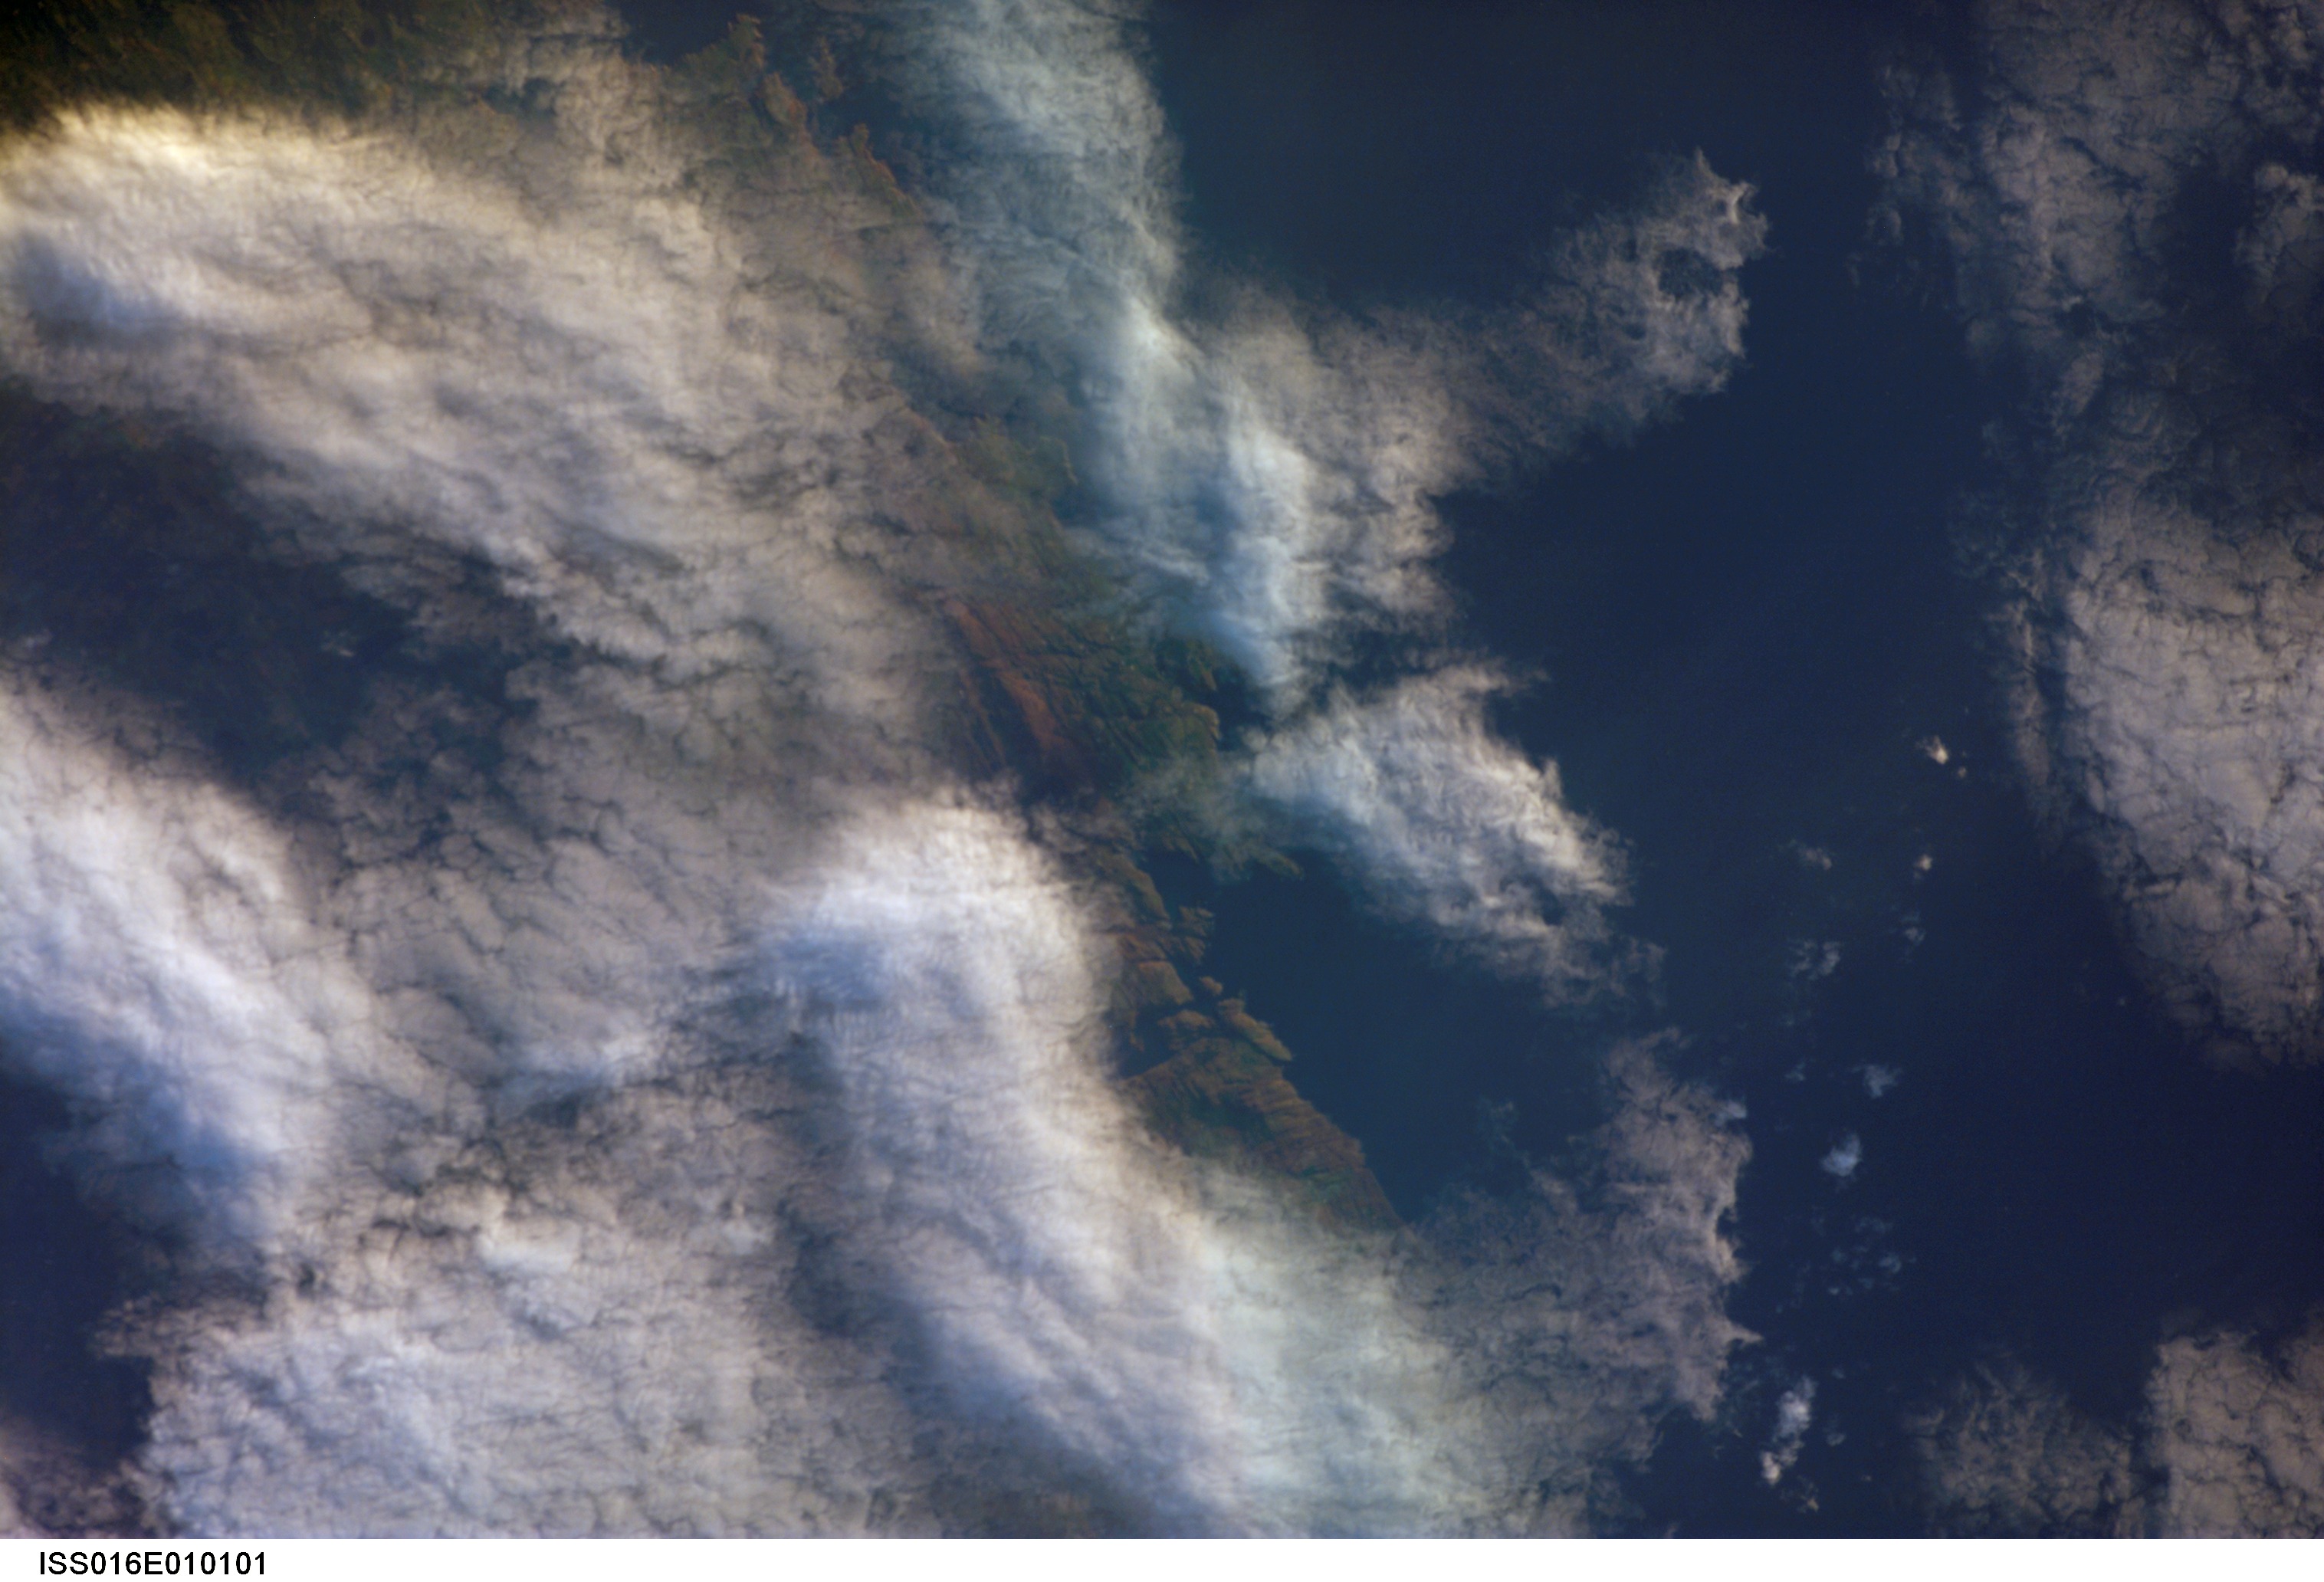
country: IRELAND
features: TOE HEAD AREA, COAST
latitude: 51.5
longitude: -9.2
